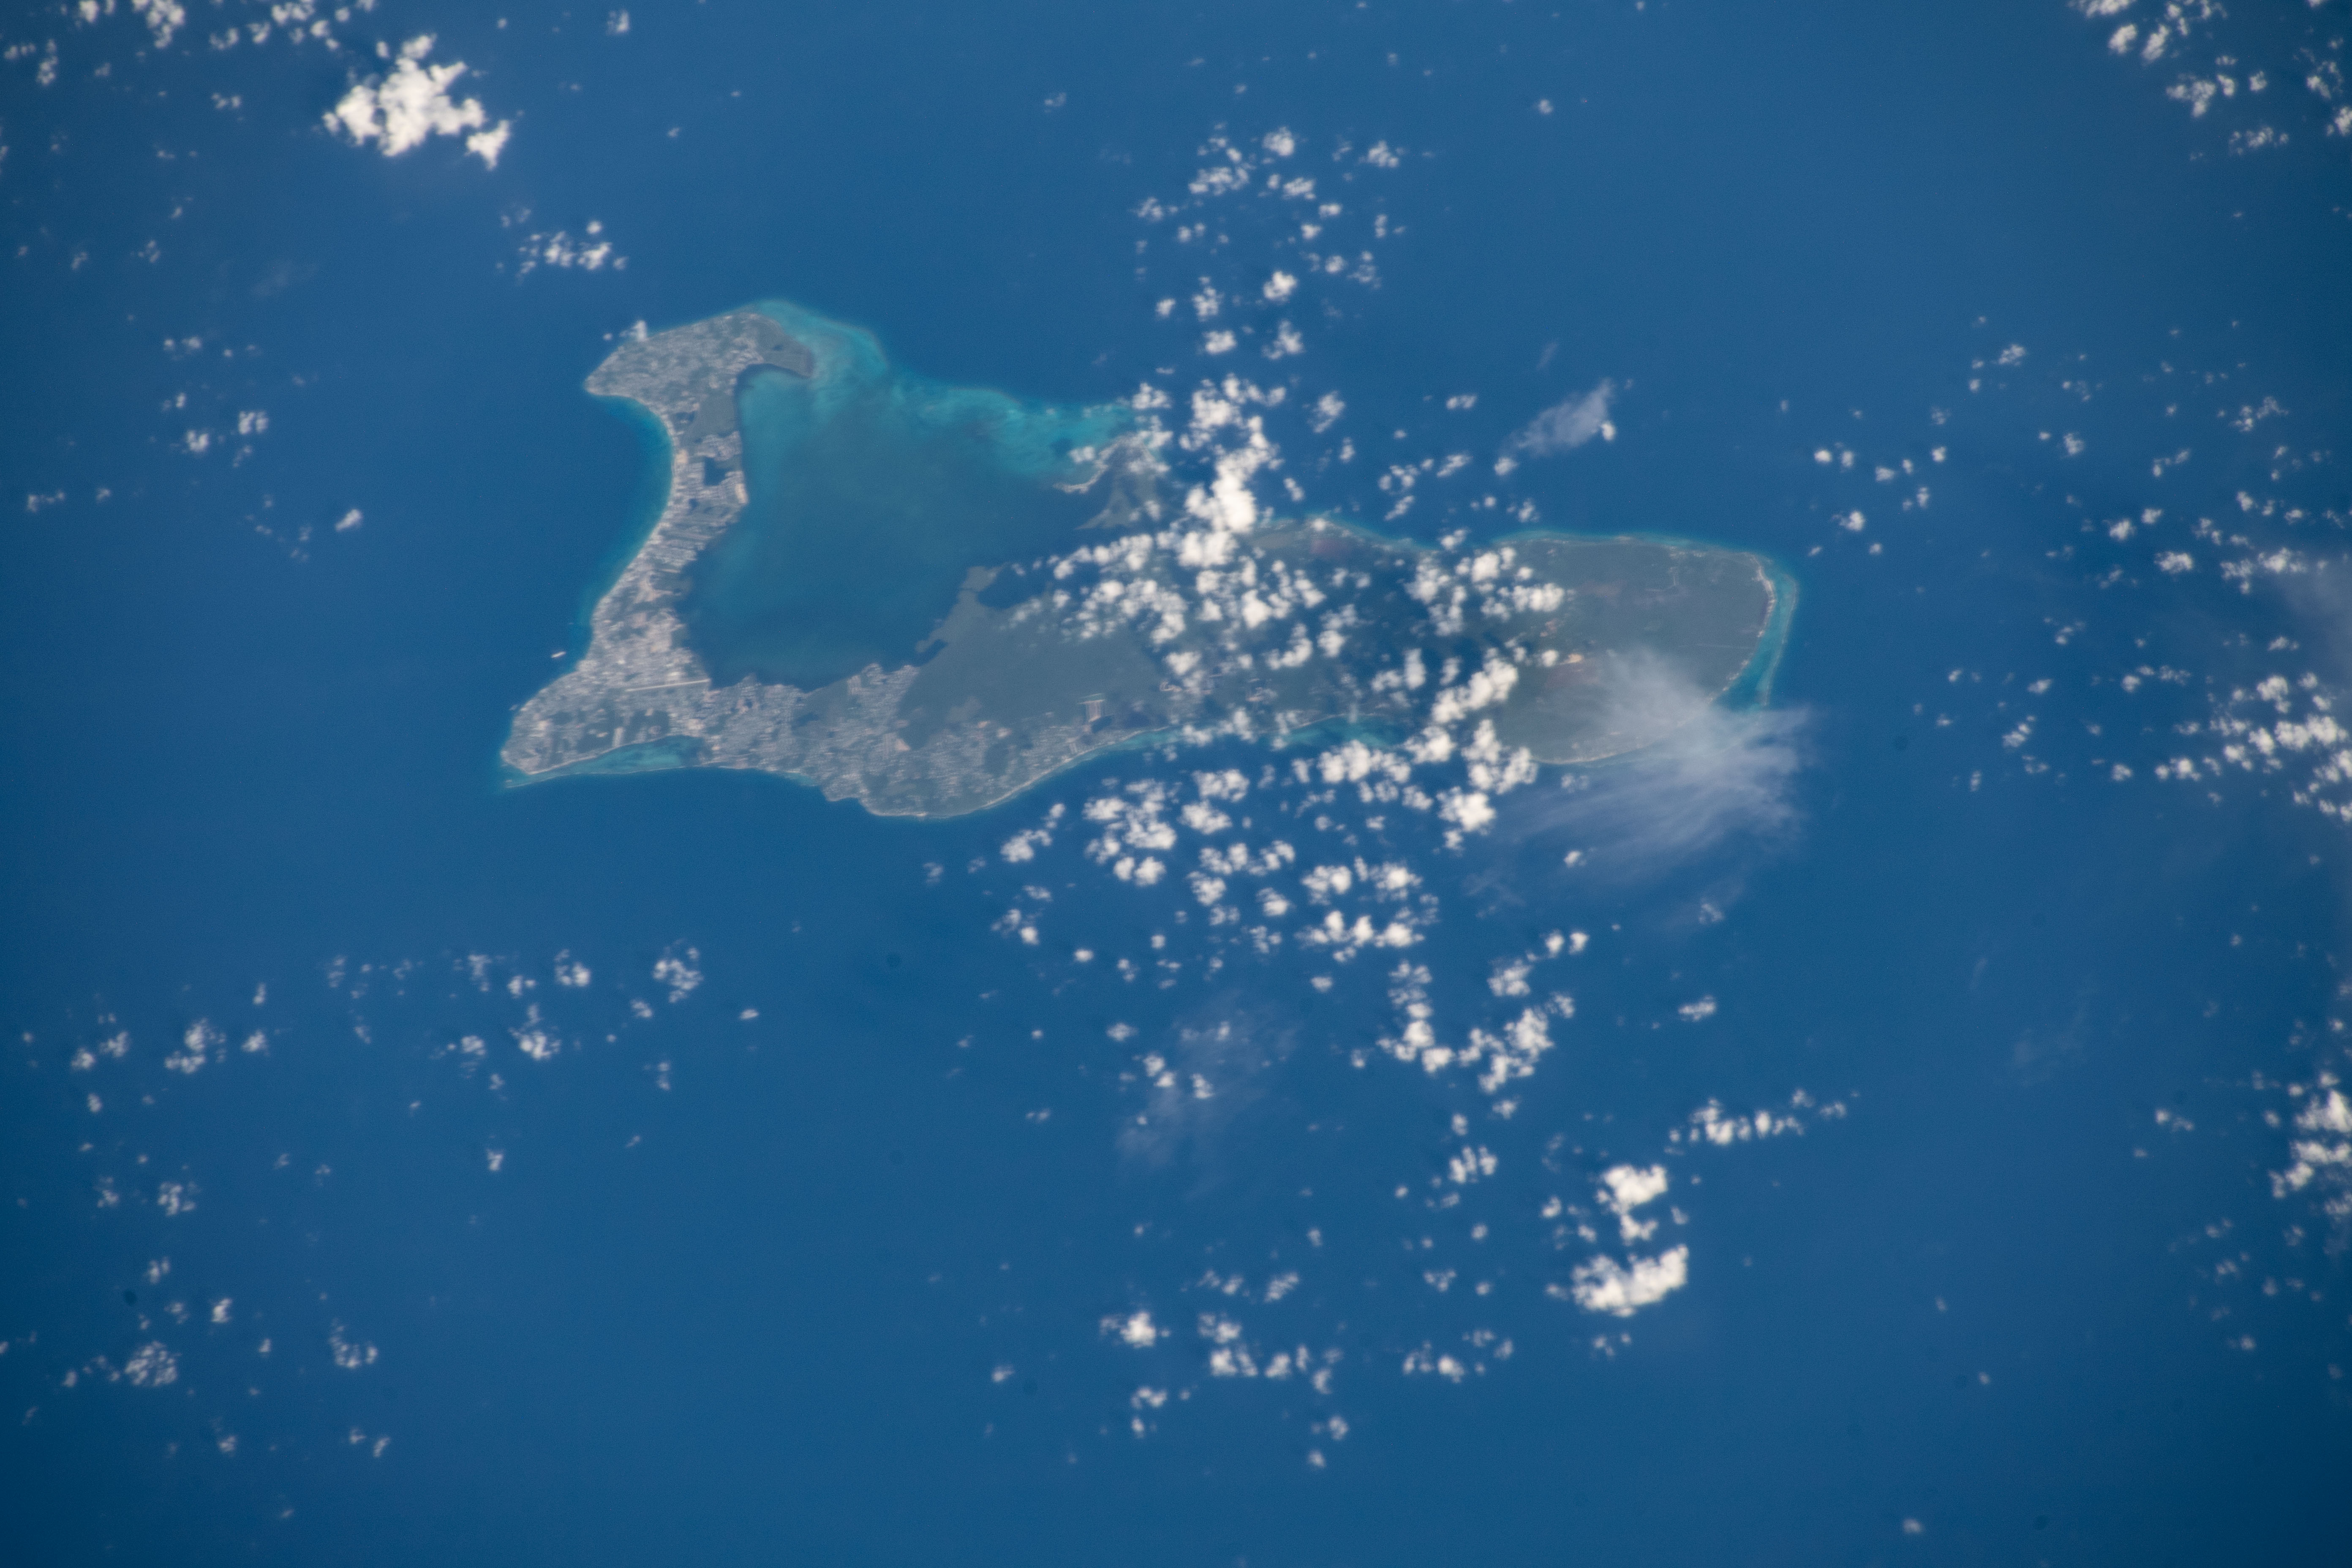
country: CAYMAN ISLANDS
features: CAYMAN ISLANDS
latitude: 19.3
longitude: -81.2
